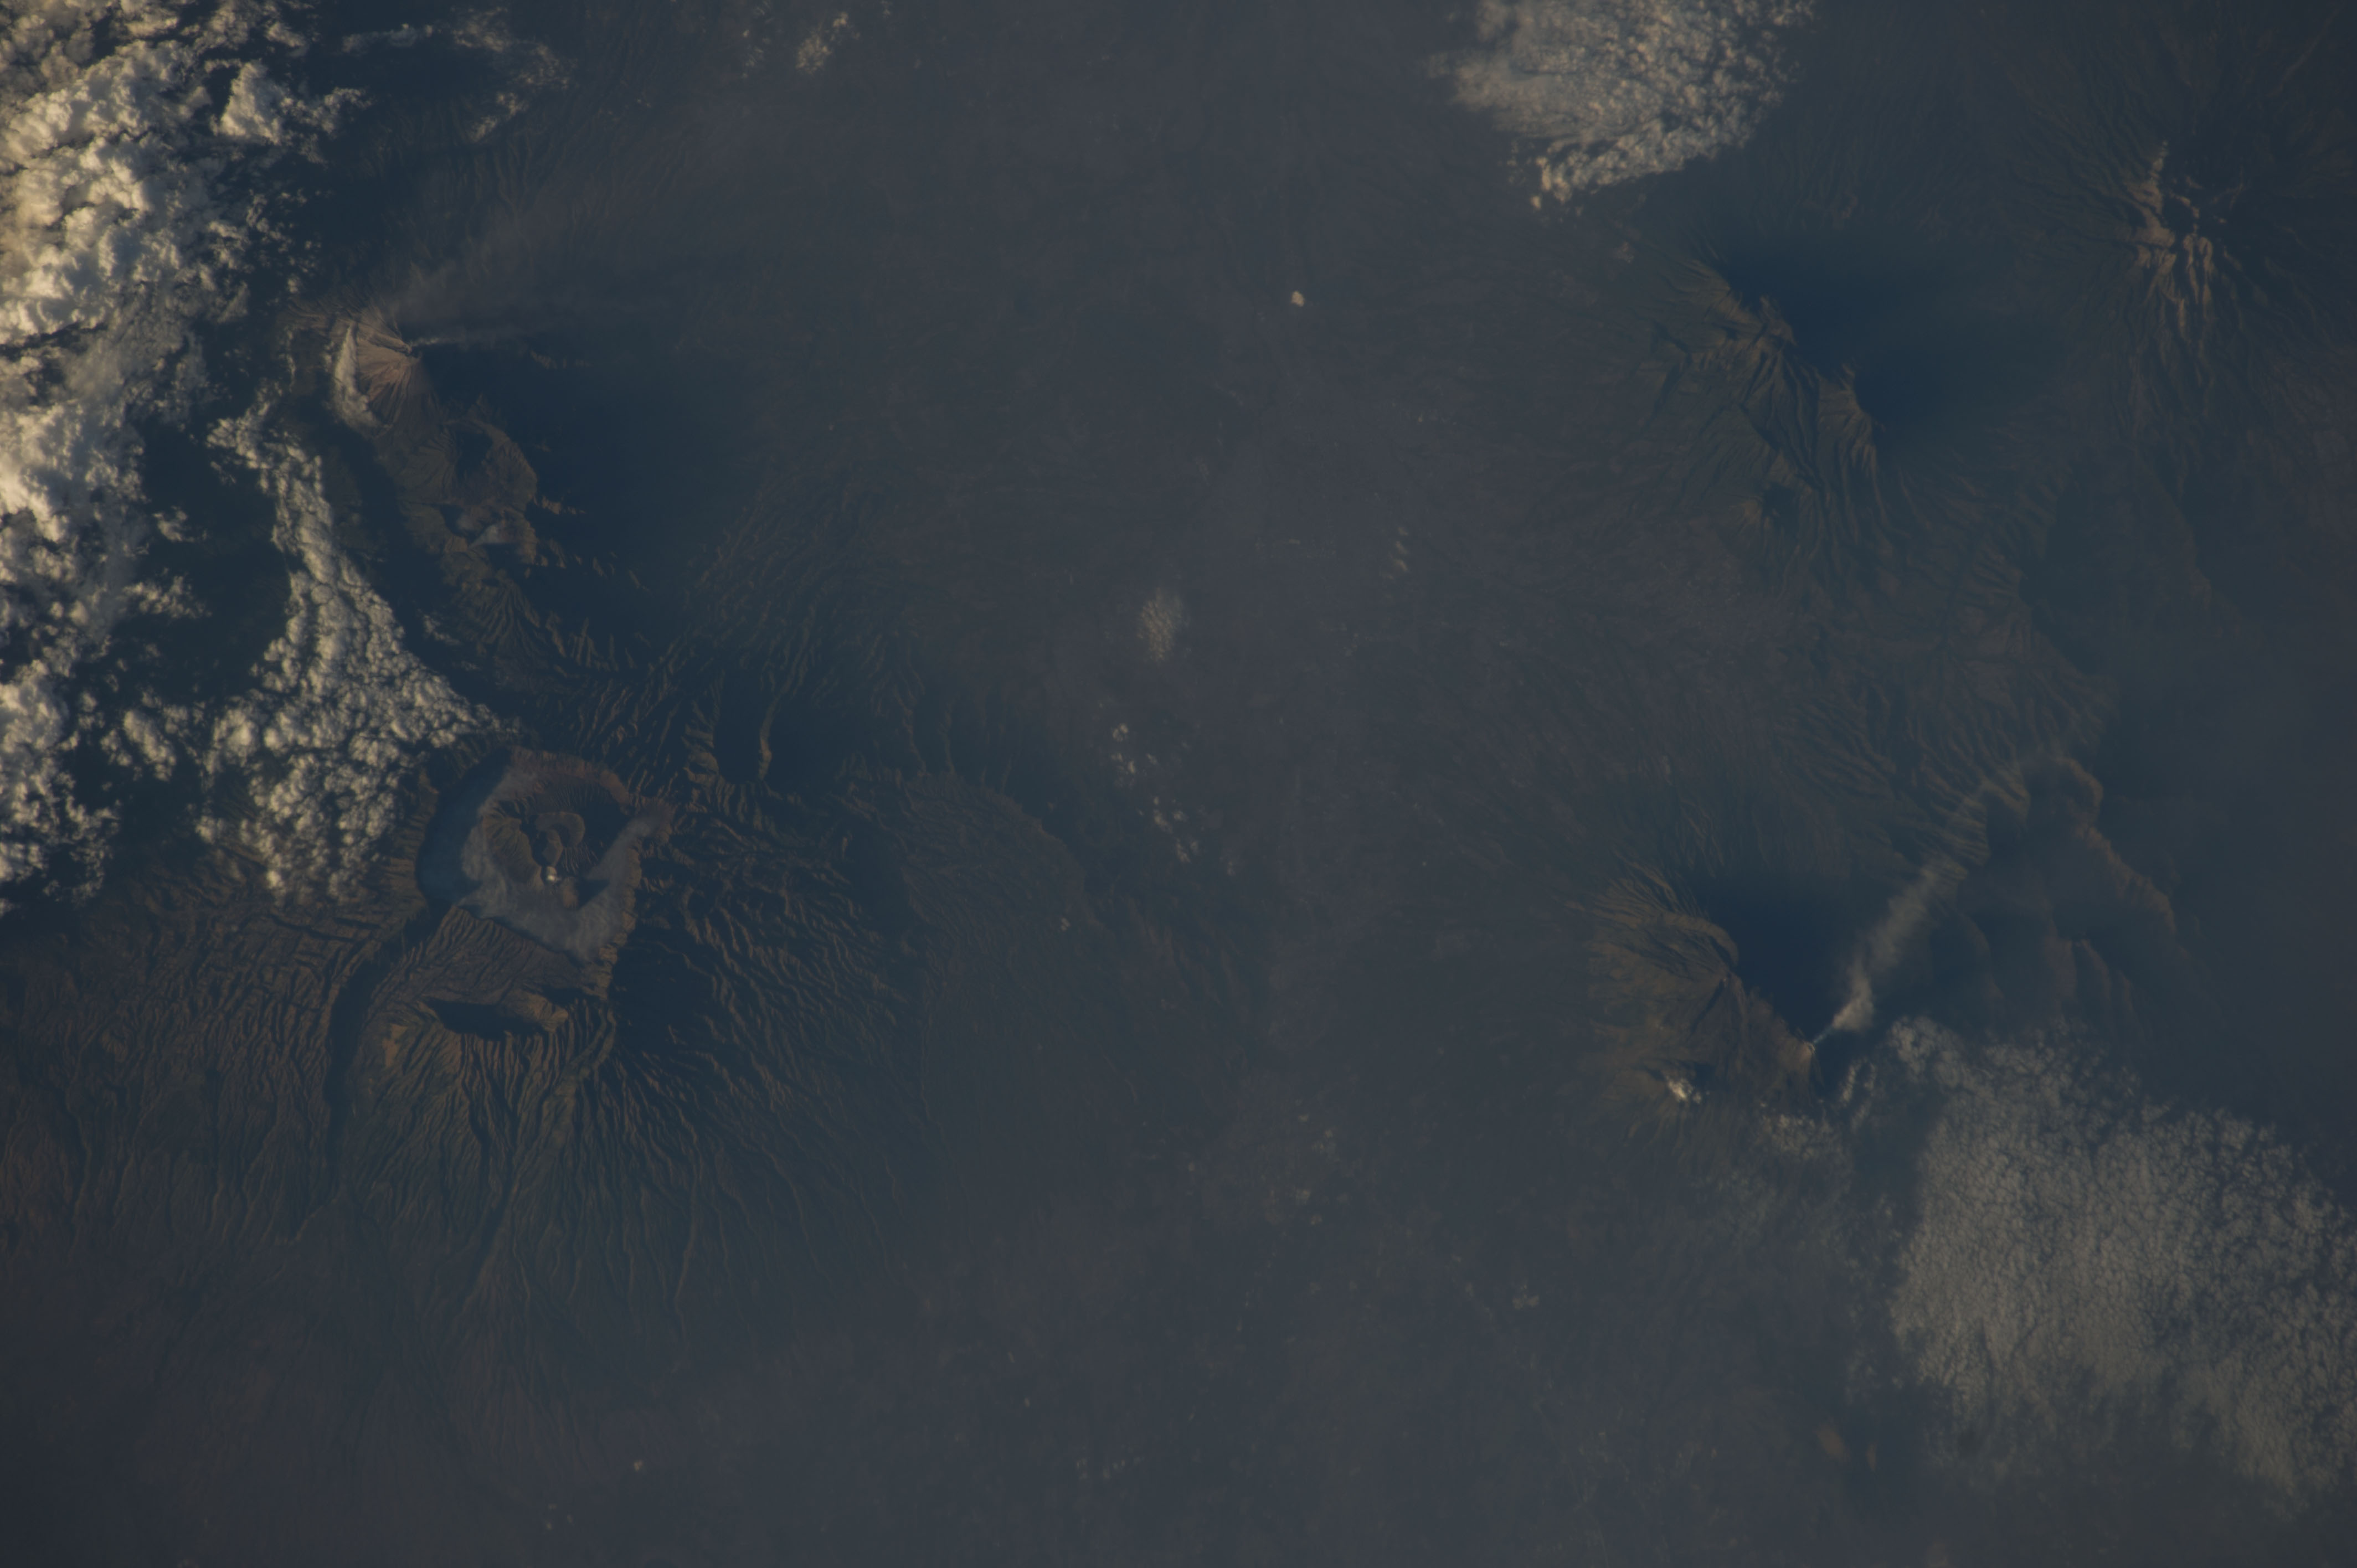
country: INDONESIA-J
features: MT. BROMO, MT. SEMERU, MT. BUTAK, MT. KAWI, ARJUNO-WELIRANG VOL., MT. KELUD
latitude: -7.9
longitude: 112.8
